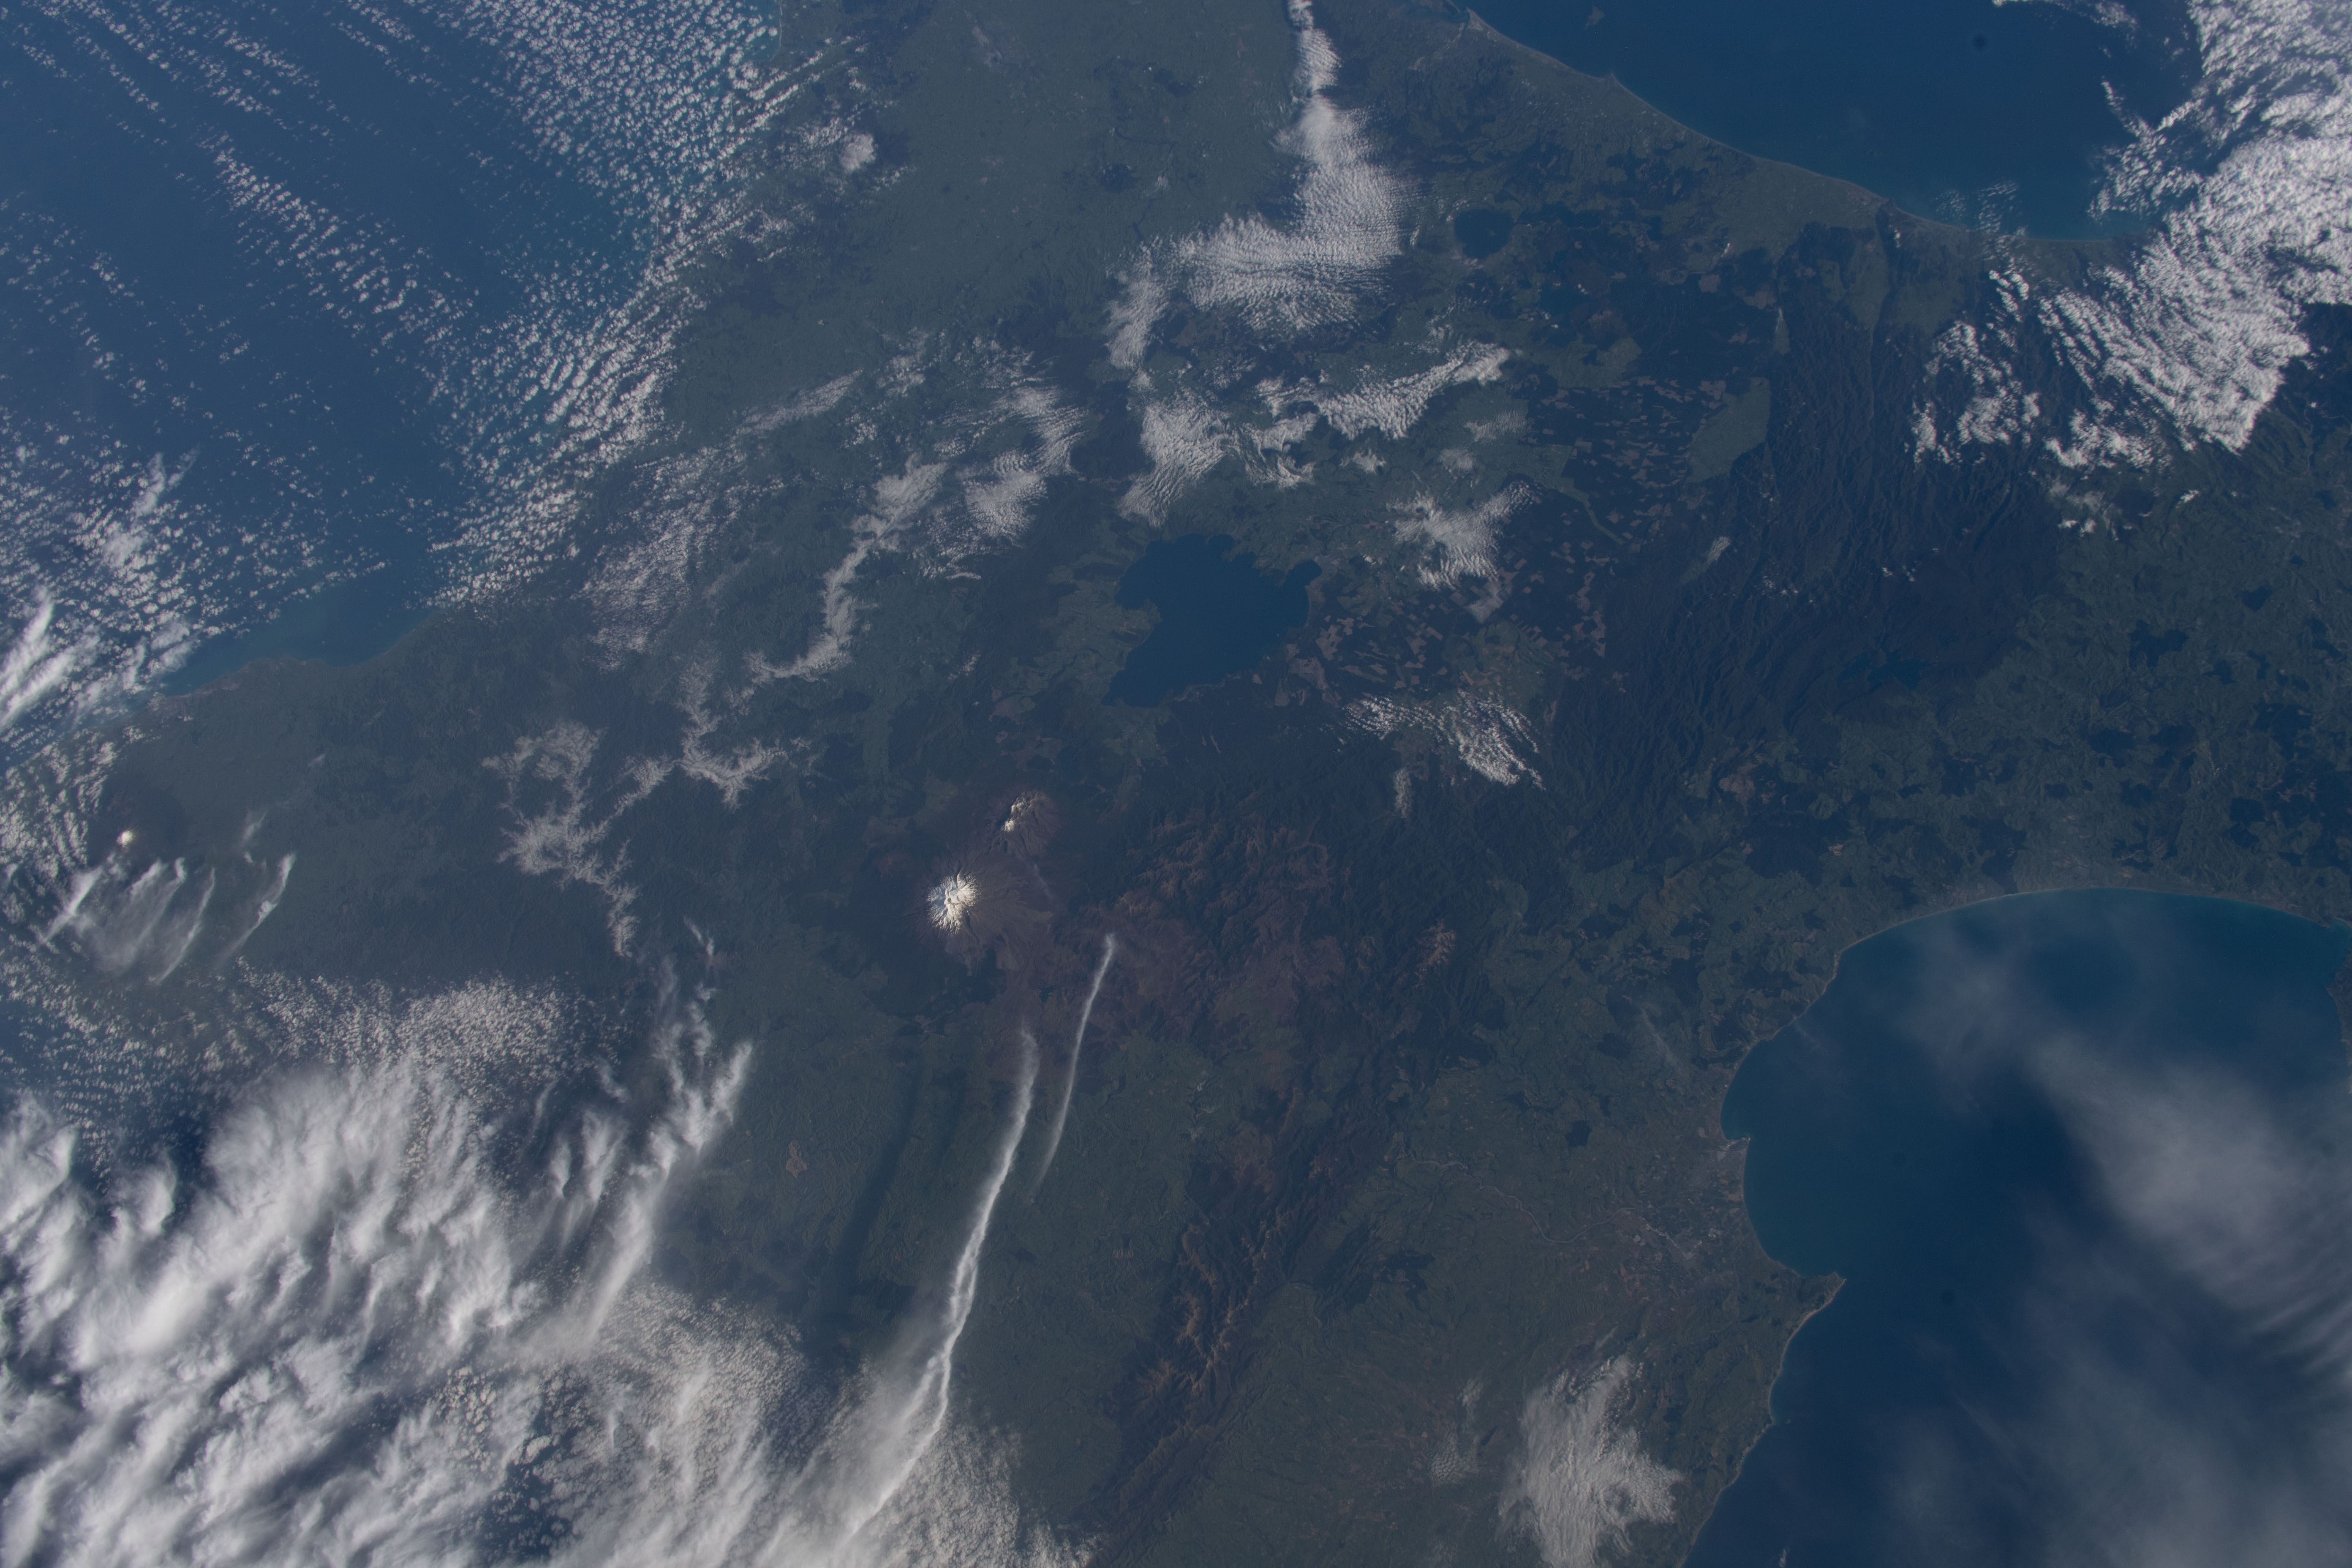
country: NEW ZEALAND-NI
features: NORTH ISLAND, HAWKE'S BAY, UREWERA NATIONAL PARK, LAKE TAUPO, BAY OF PLENTY
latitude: -39.0
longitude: 176.0
